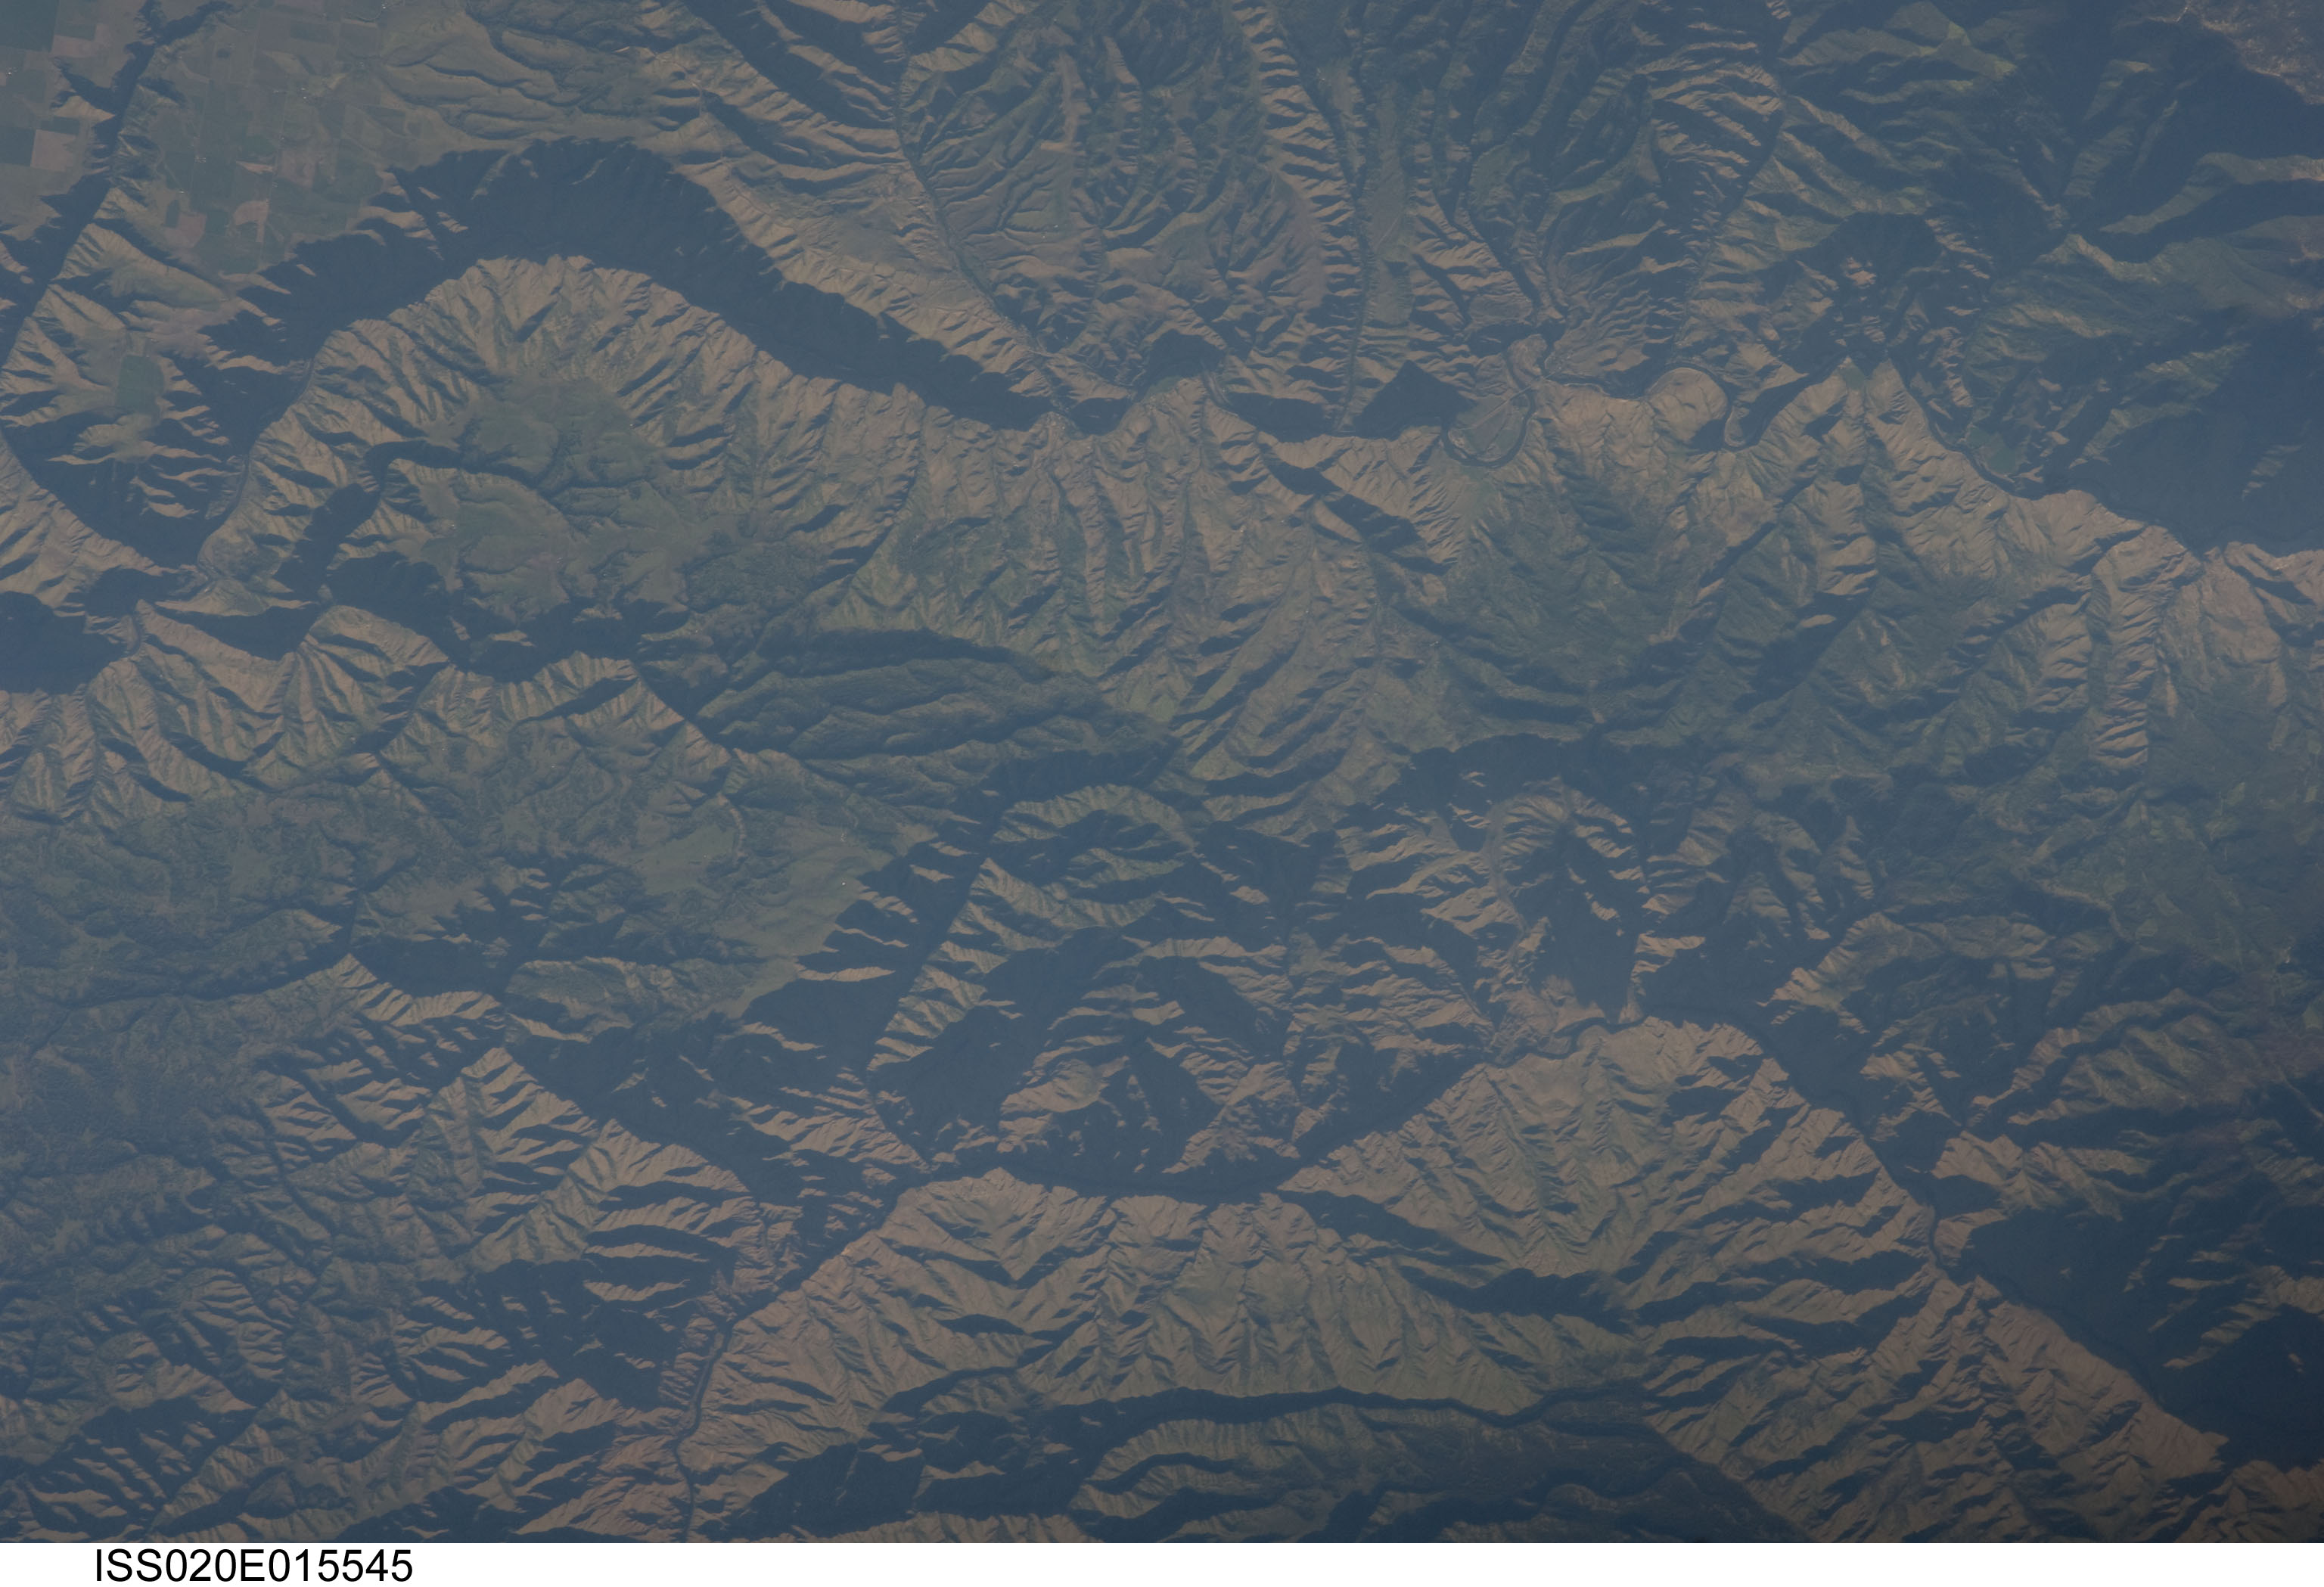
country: USA-IDAHO
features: CANFIELD,WHITE BIRD,SALMON RIVER,SNAKE RIVER
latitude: 45.7
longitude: -116.4
